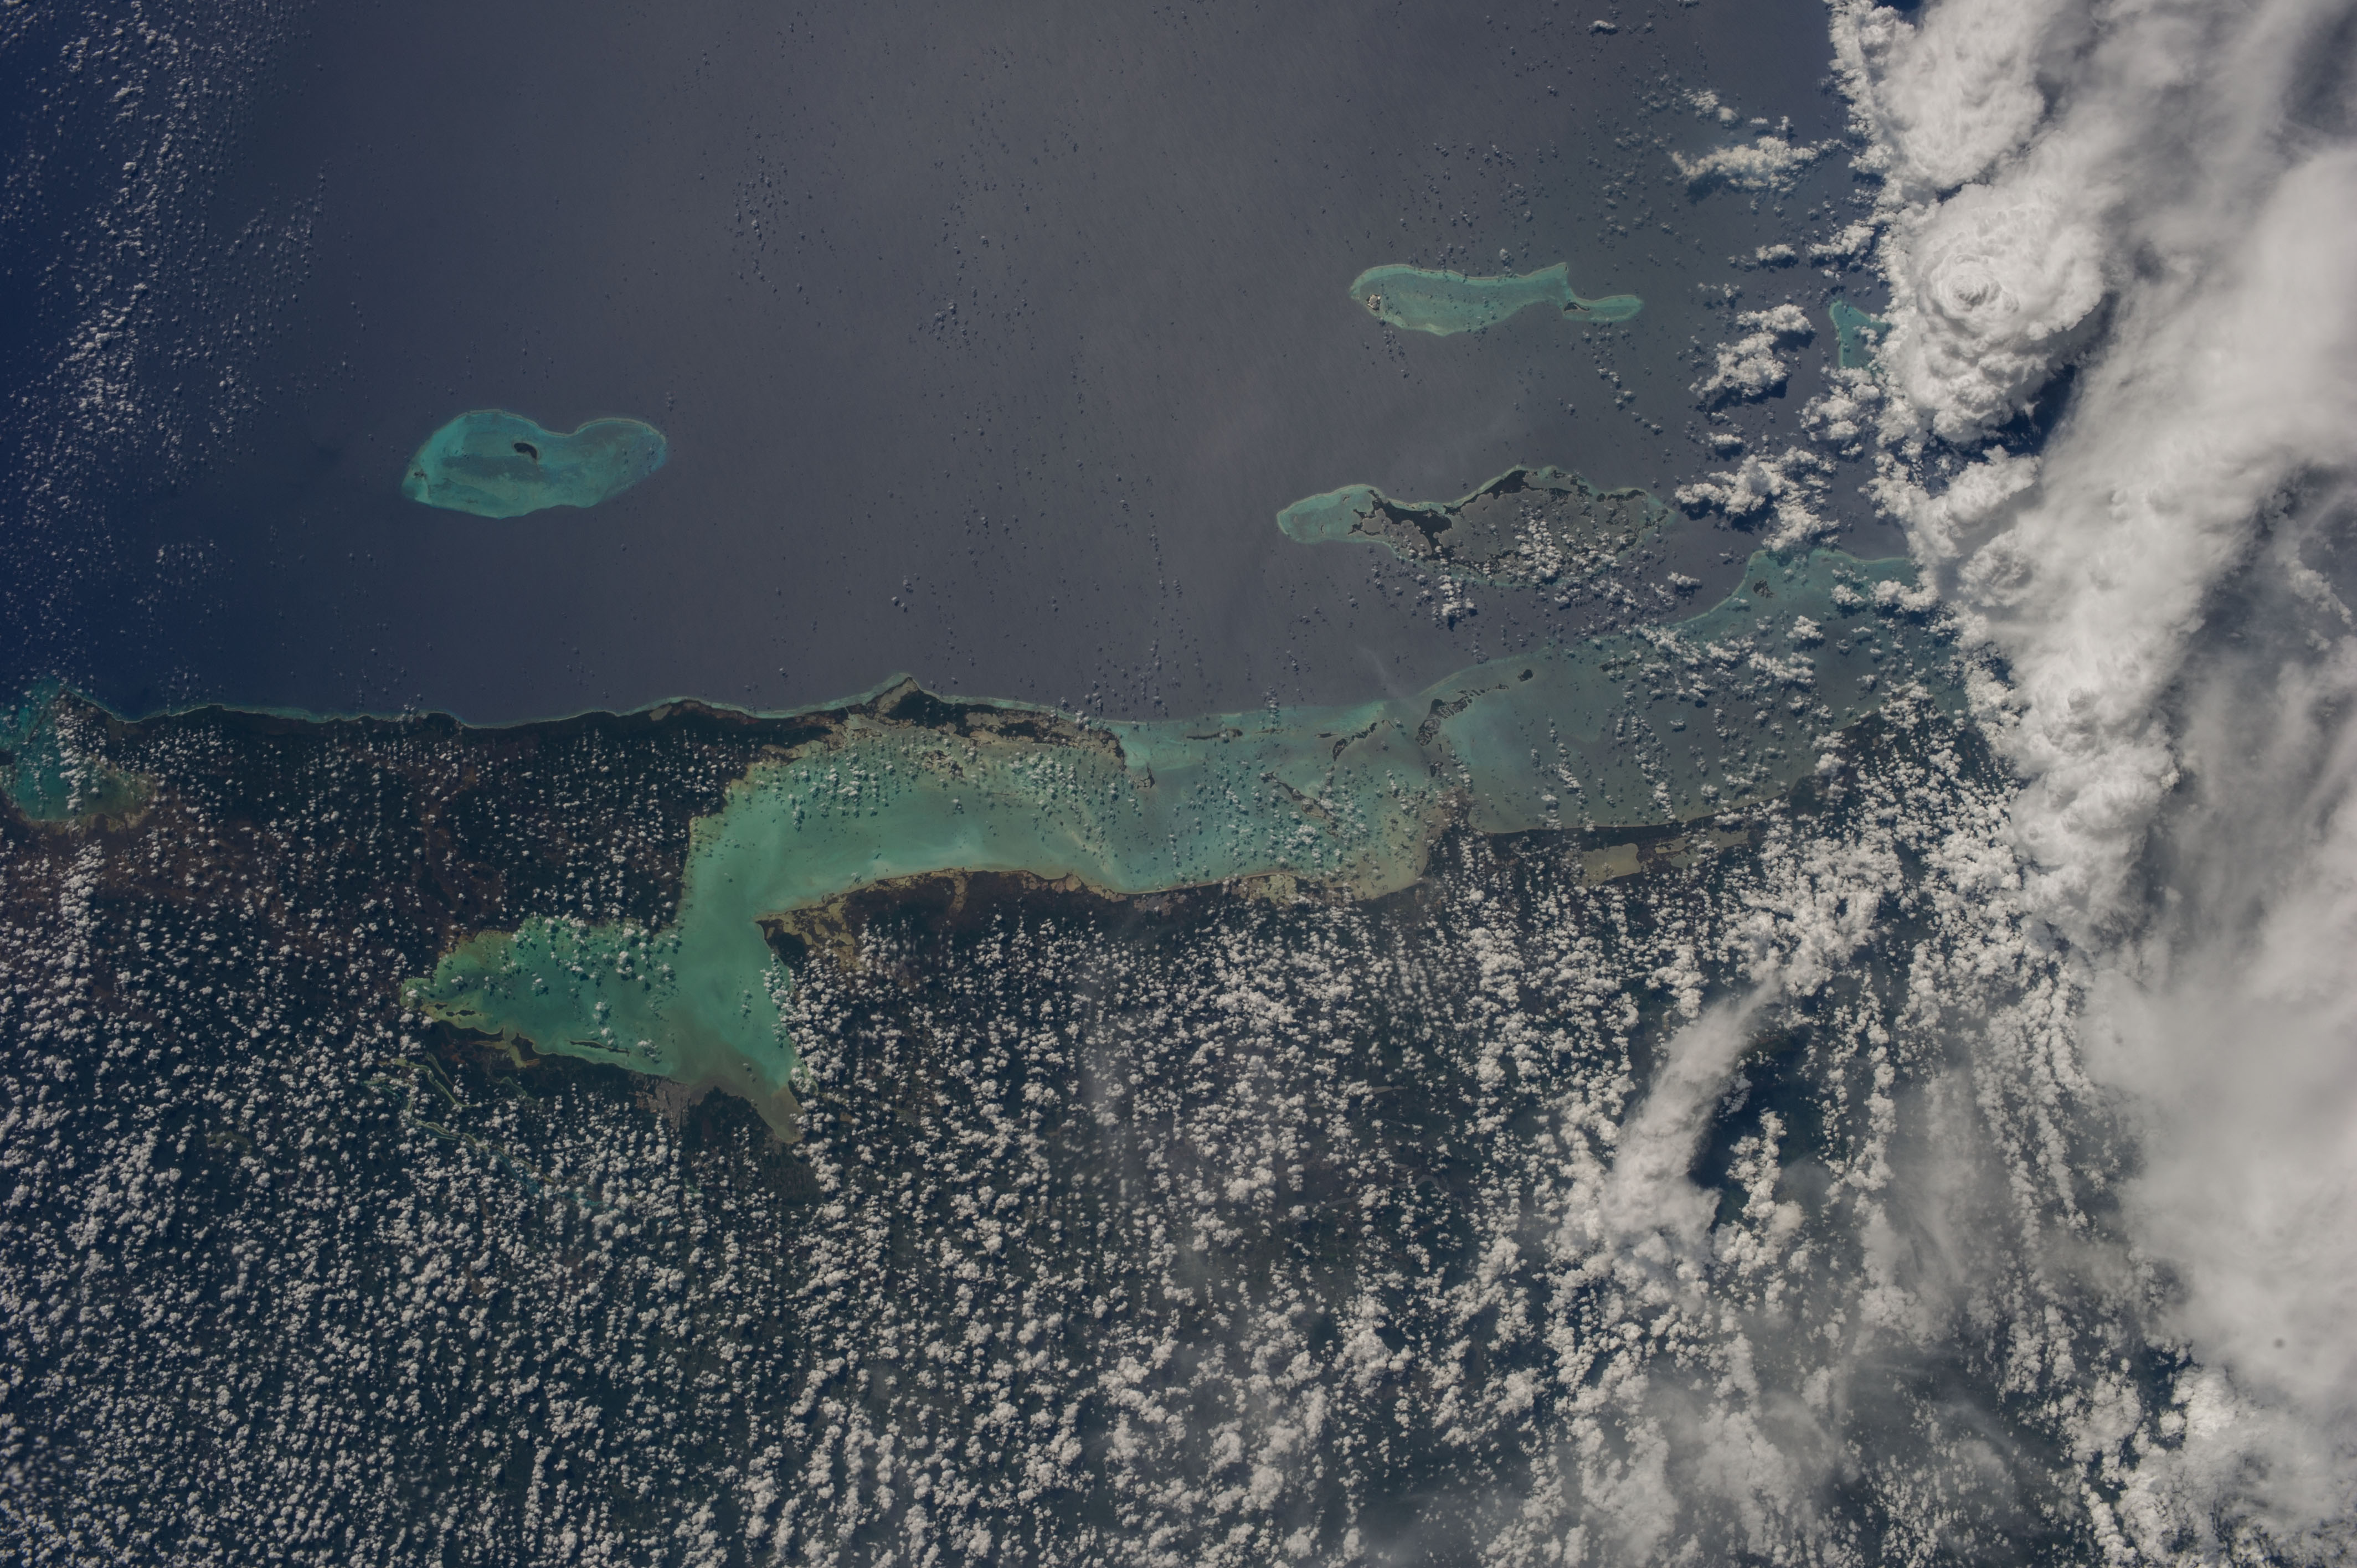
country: BELIZE
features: BELIZE BARRIER REEF, TURNEFFE ISLANDS, HALF MOON CAY, BANCHO CHINCHORRO
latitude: 18.0
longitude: -87.5
